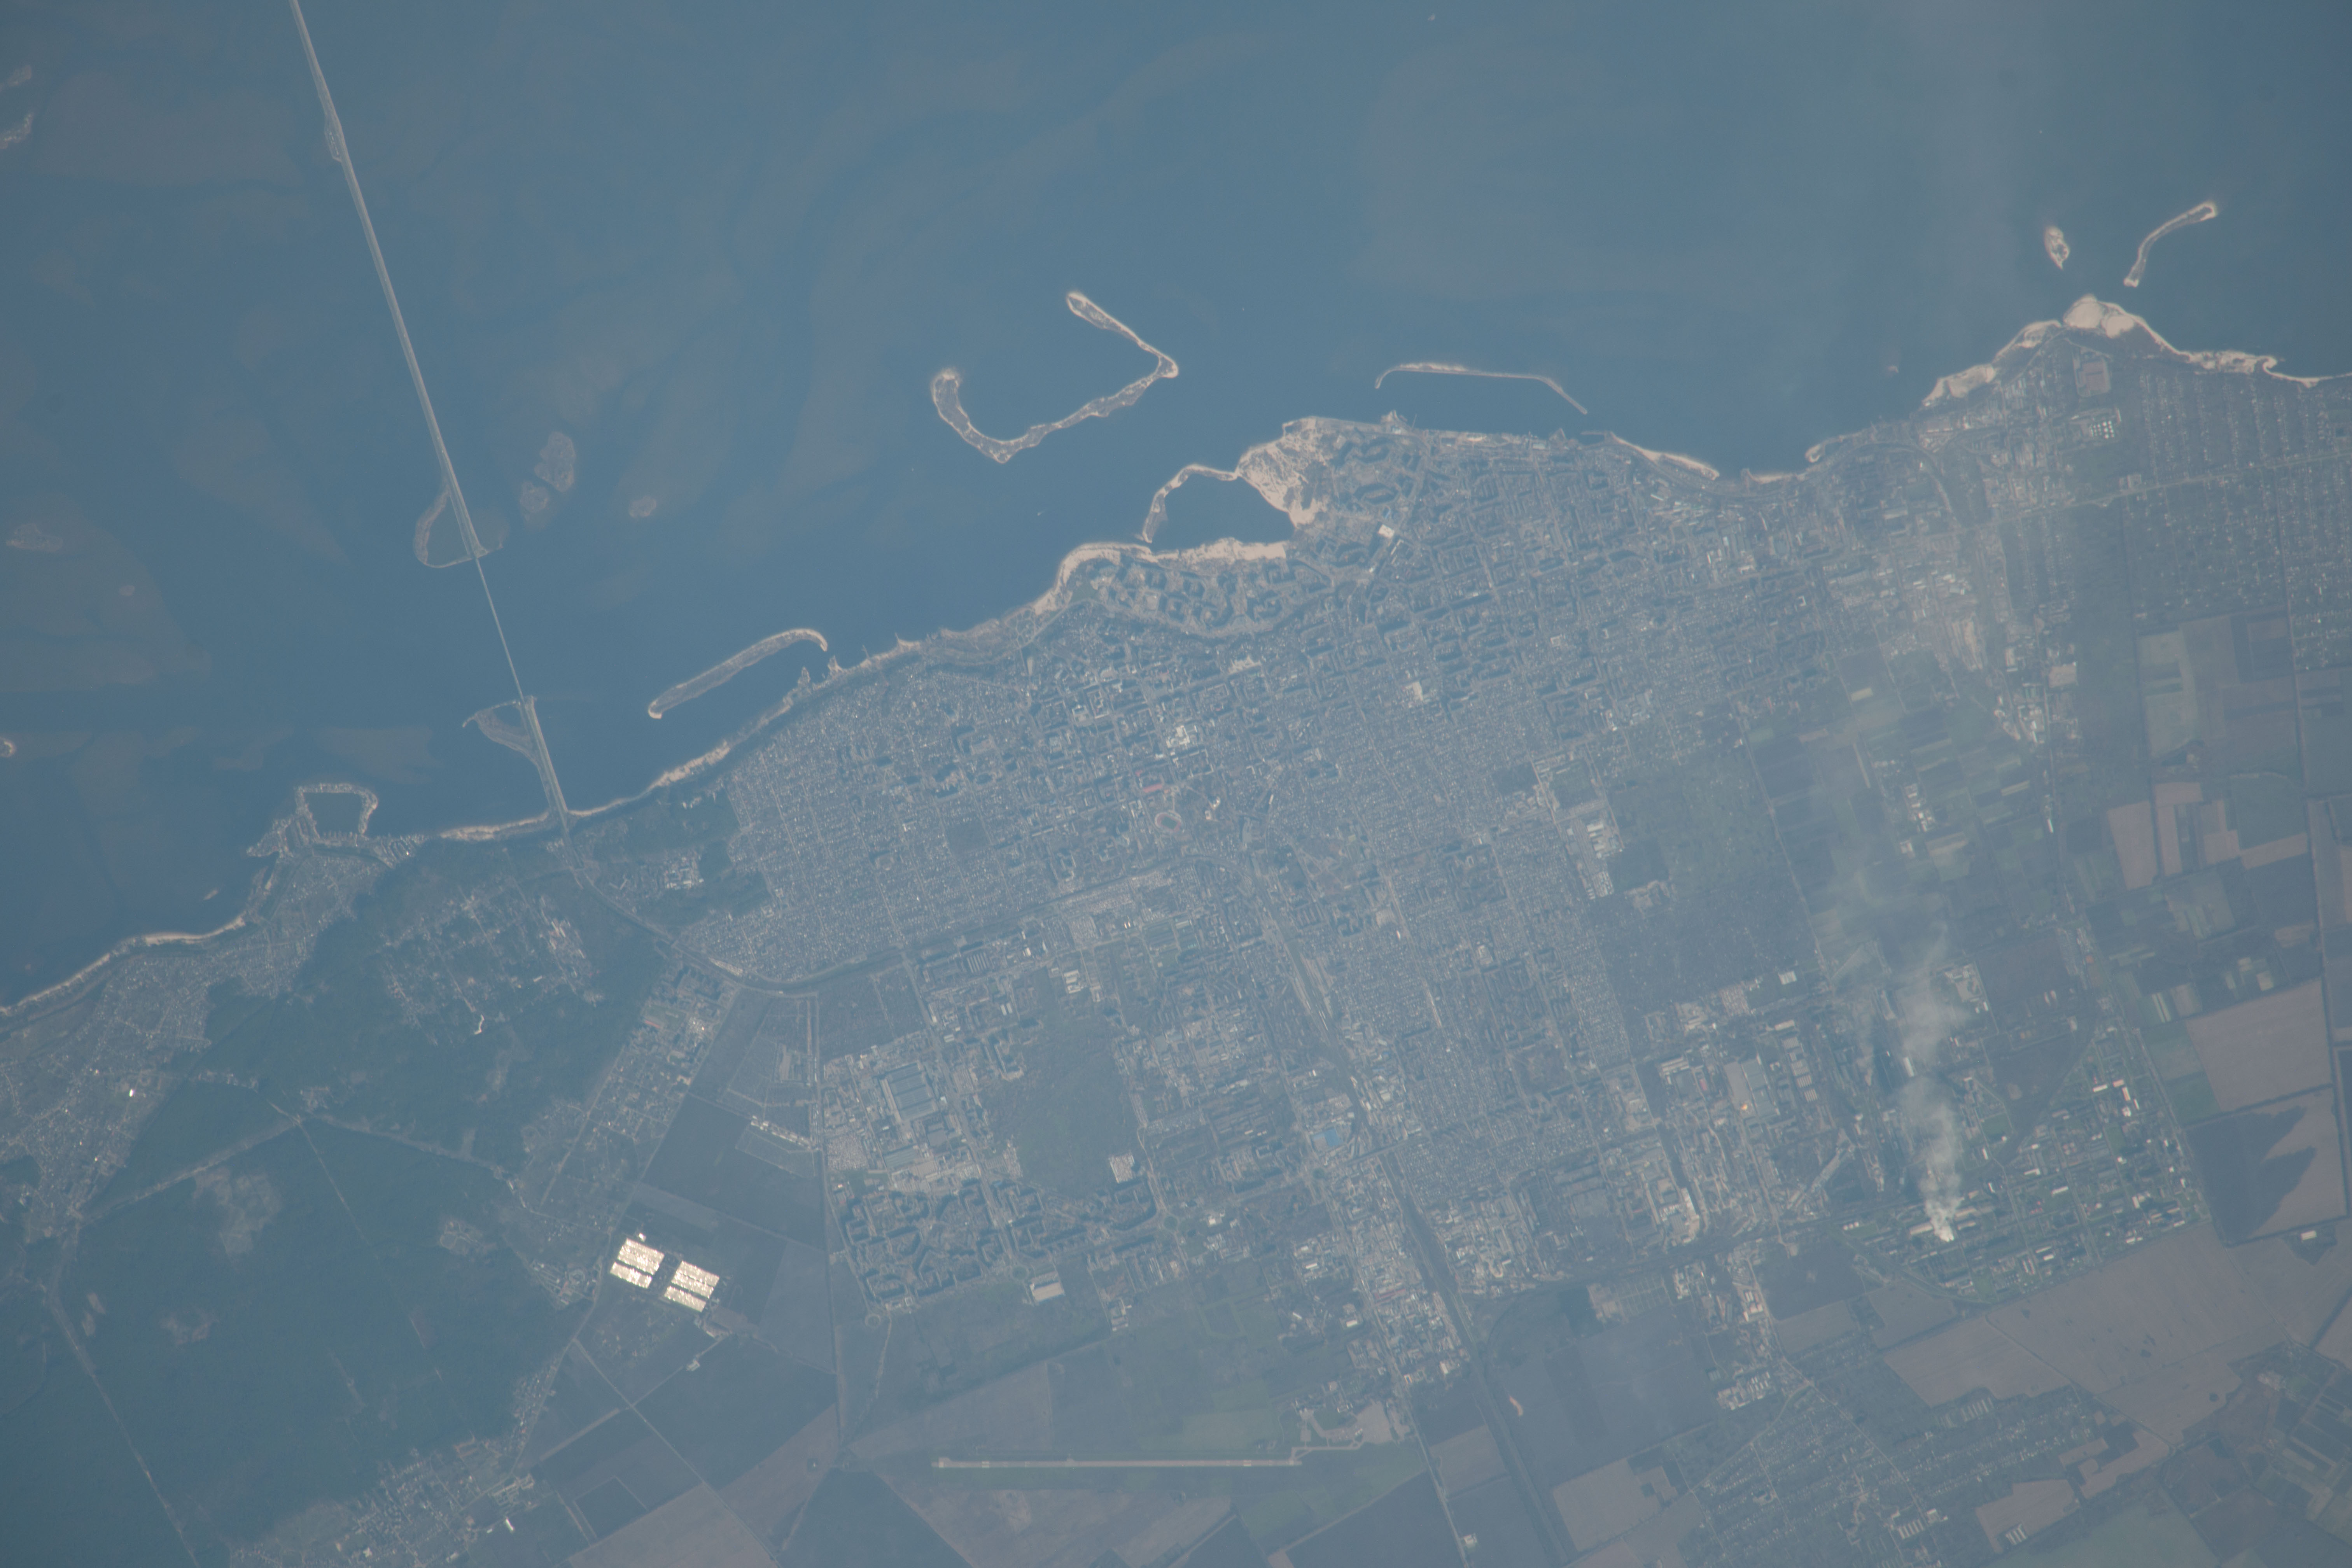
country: UKRAINE
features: CHERKASY, DNIEPER RIVER, CHAYINYY ISLAND, FOREST, FARMLAND, BRIDGE
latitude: 49.4
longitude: 32.1
